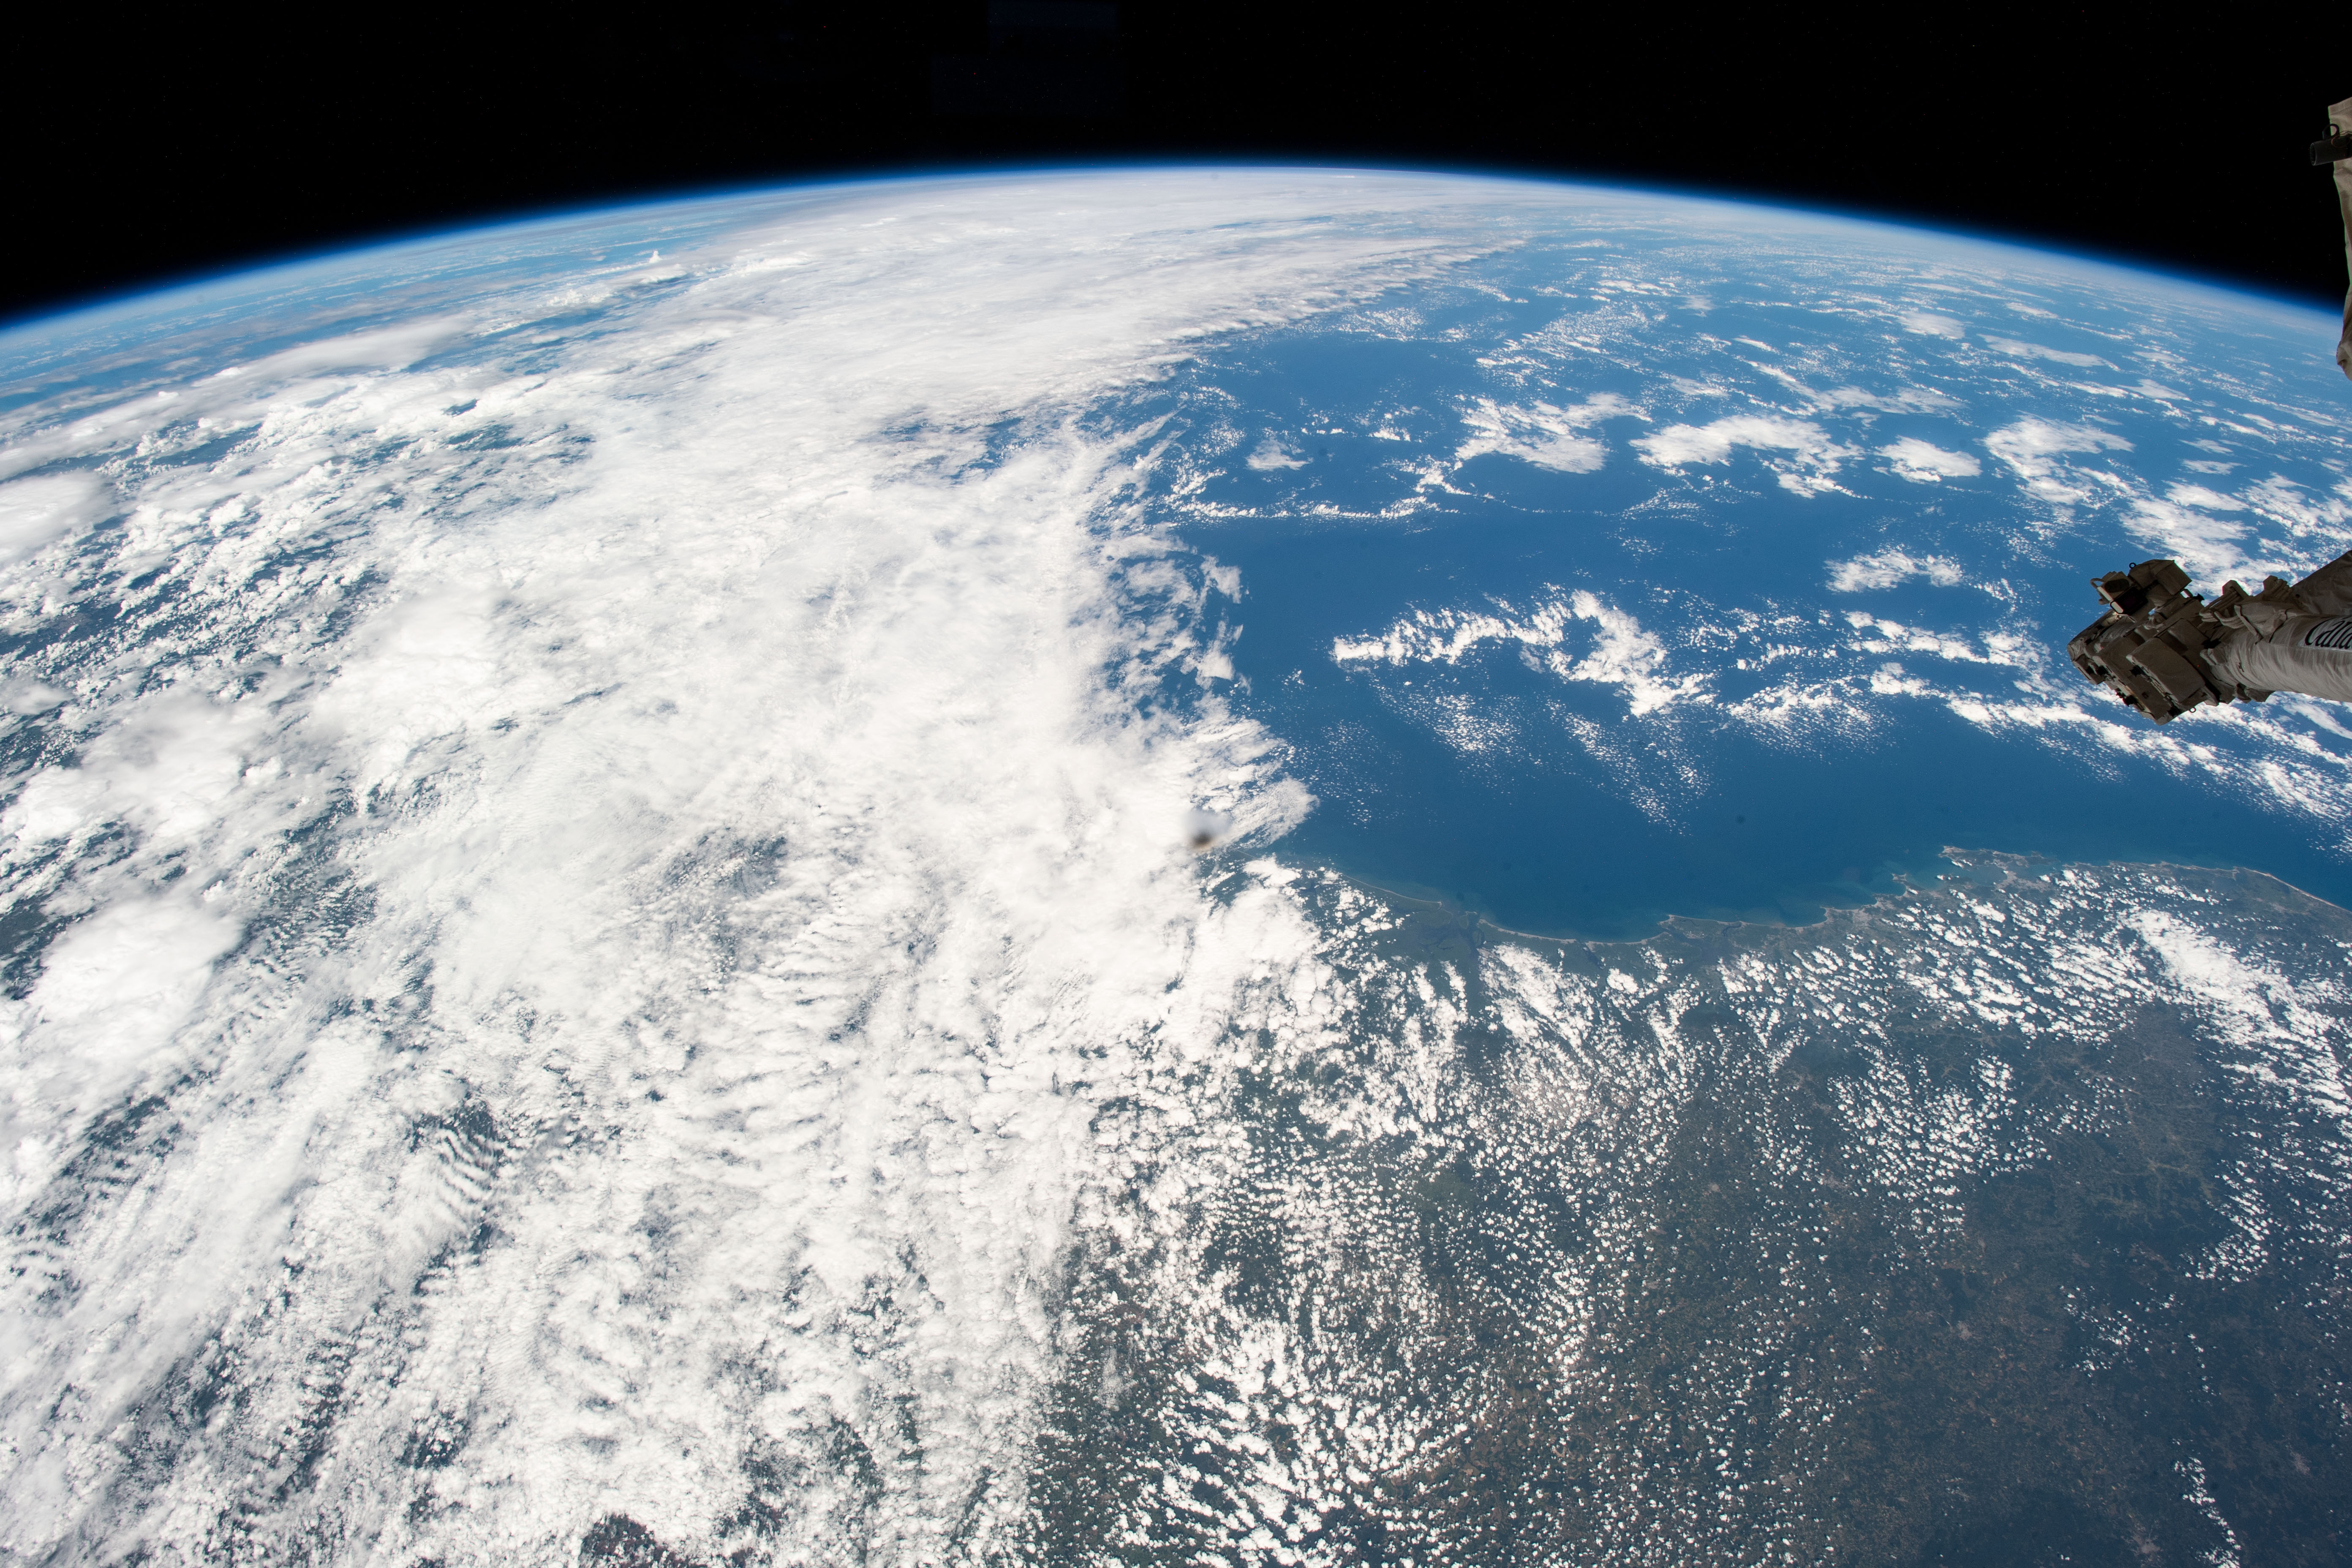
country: BRAZIL
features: AGRICULTURE, COASTAL PLAINS, ATLANTIC OCEAN
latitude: -24.5
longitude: -43.5
